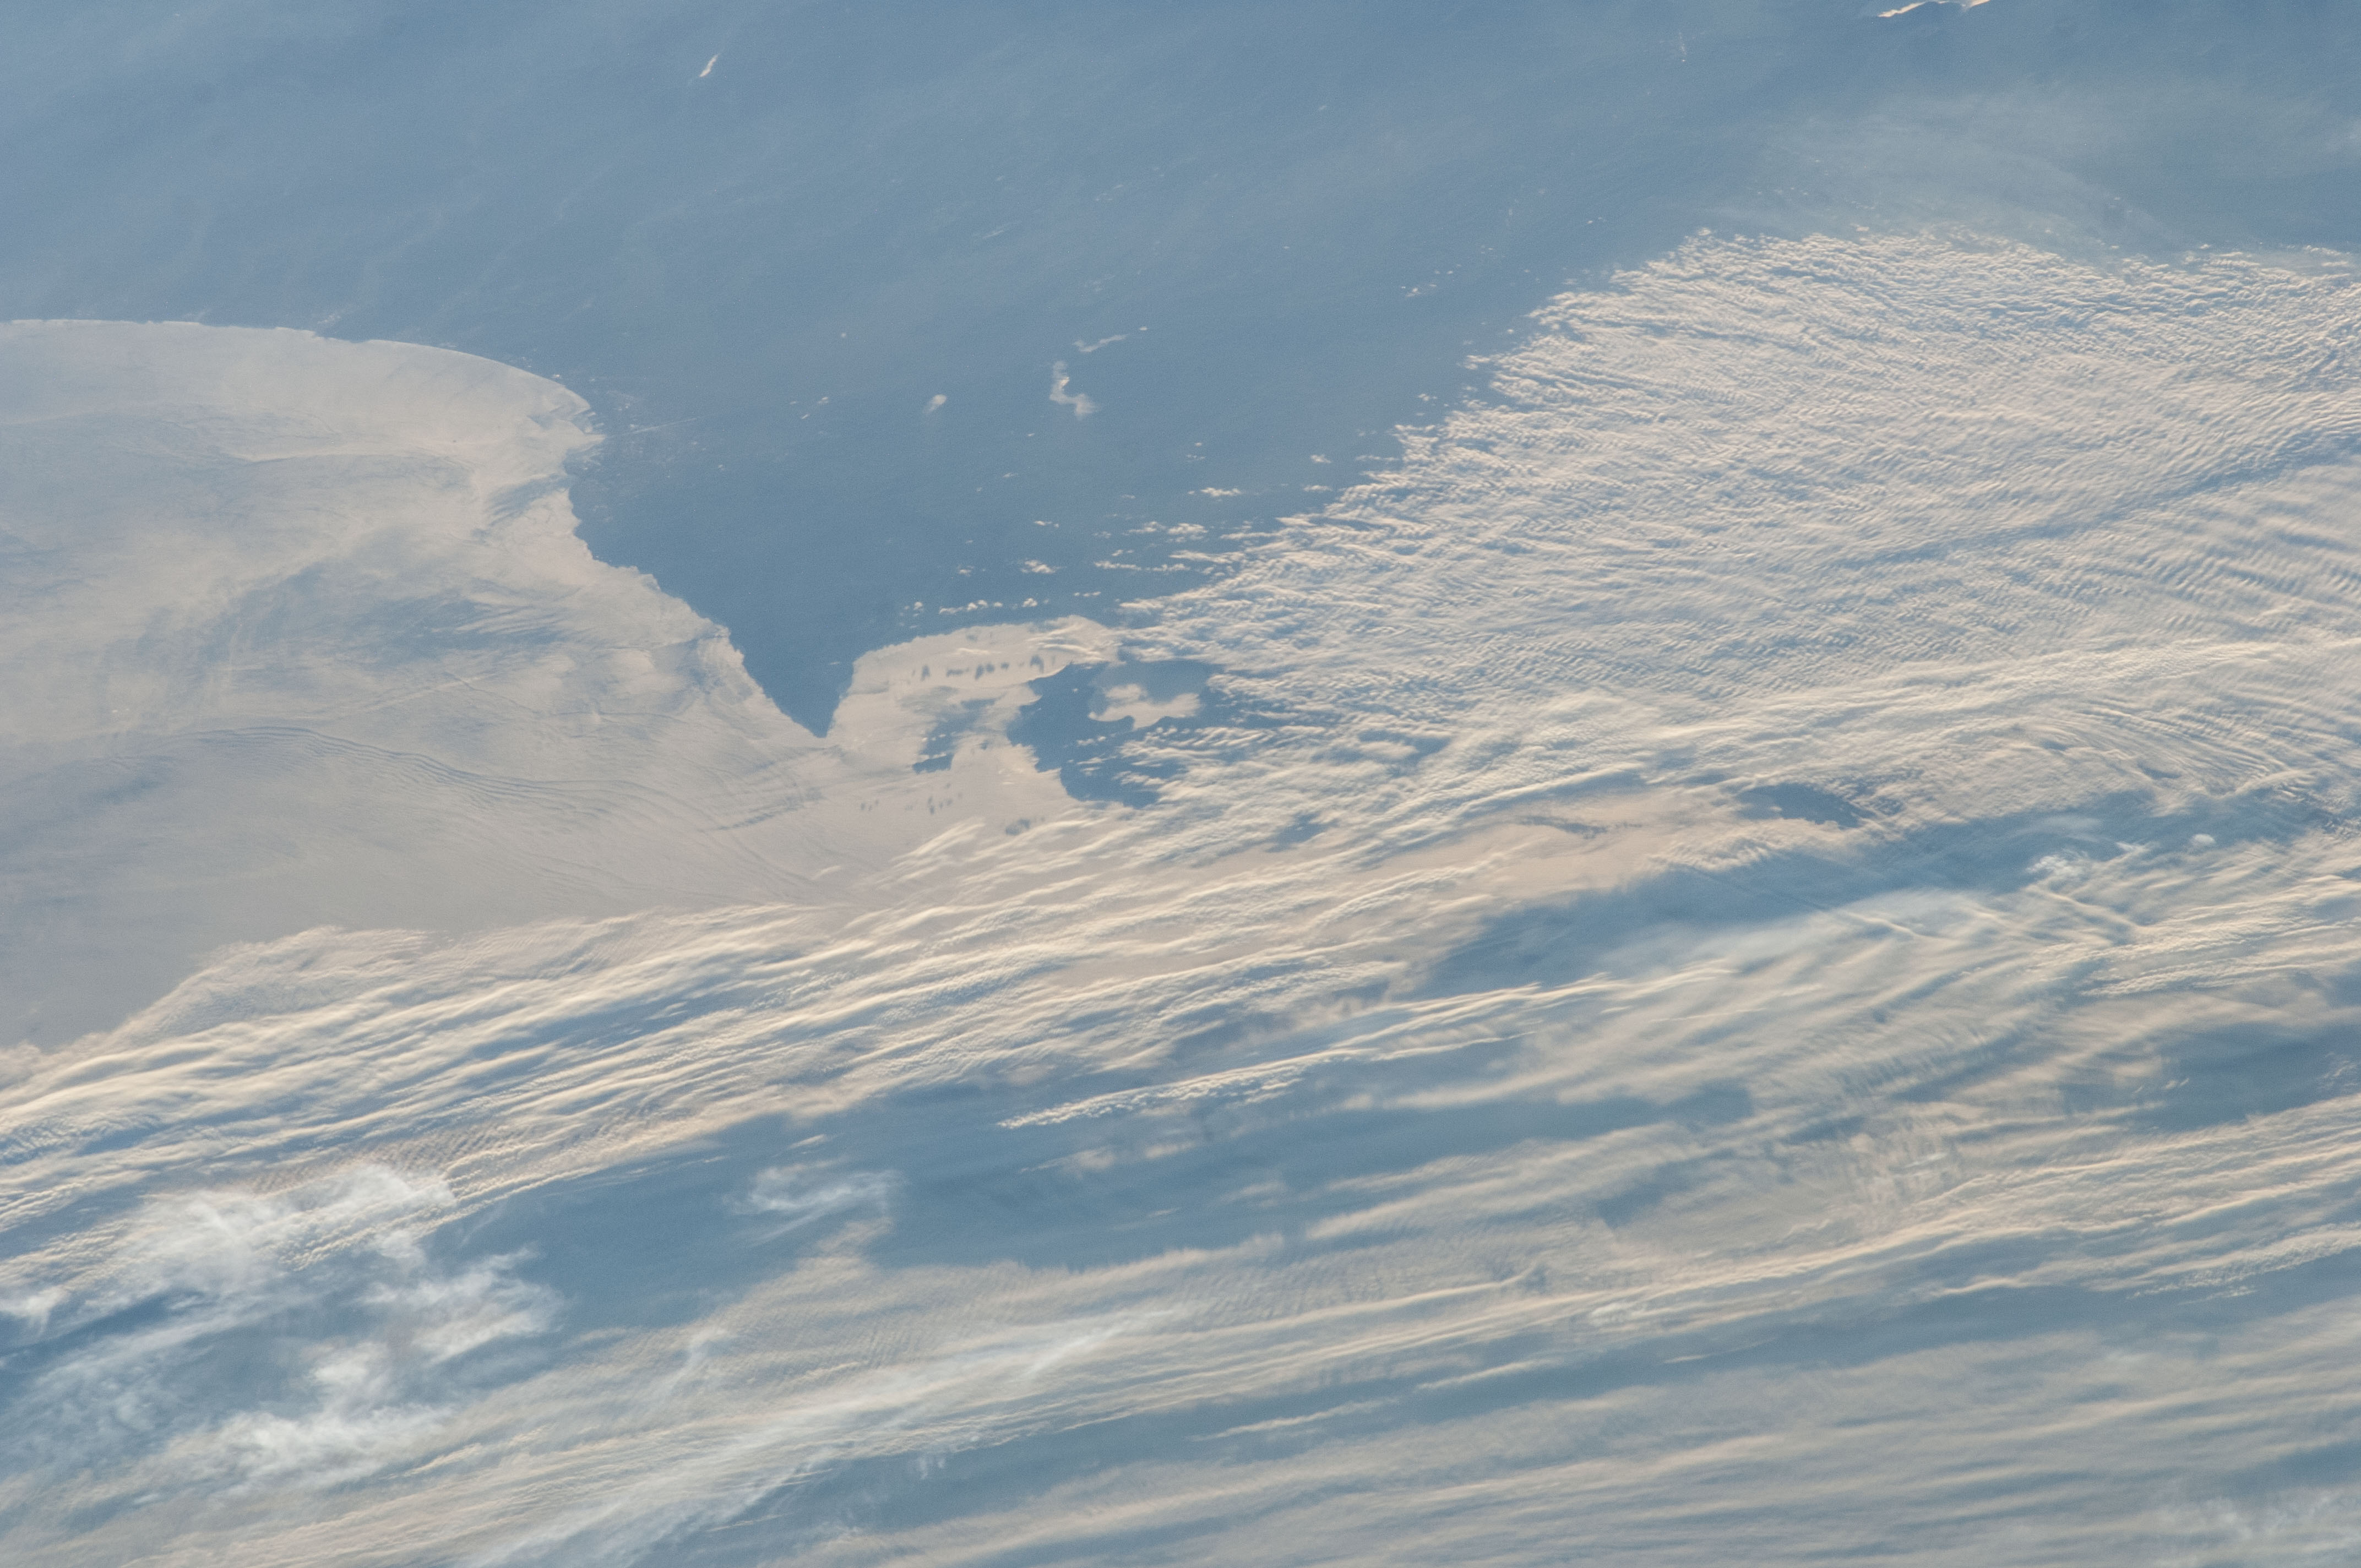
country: JAPAN
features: AKKESHI BAY,KUSHIRO,JAPAN,AKKESHI
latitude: 43.0
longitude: 144.9
